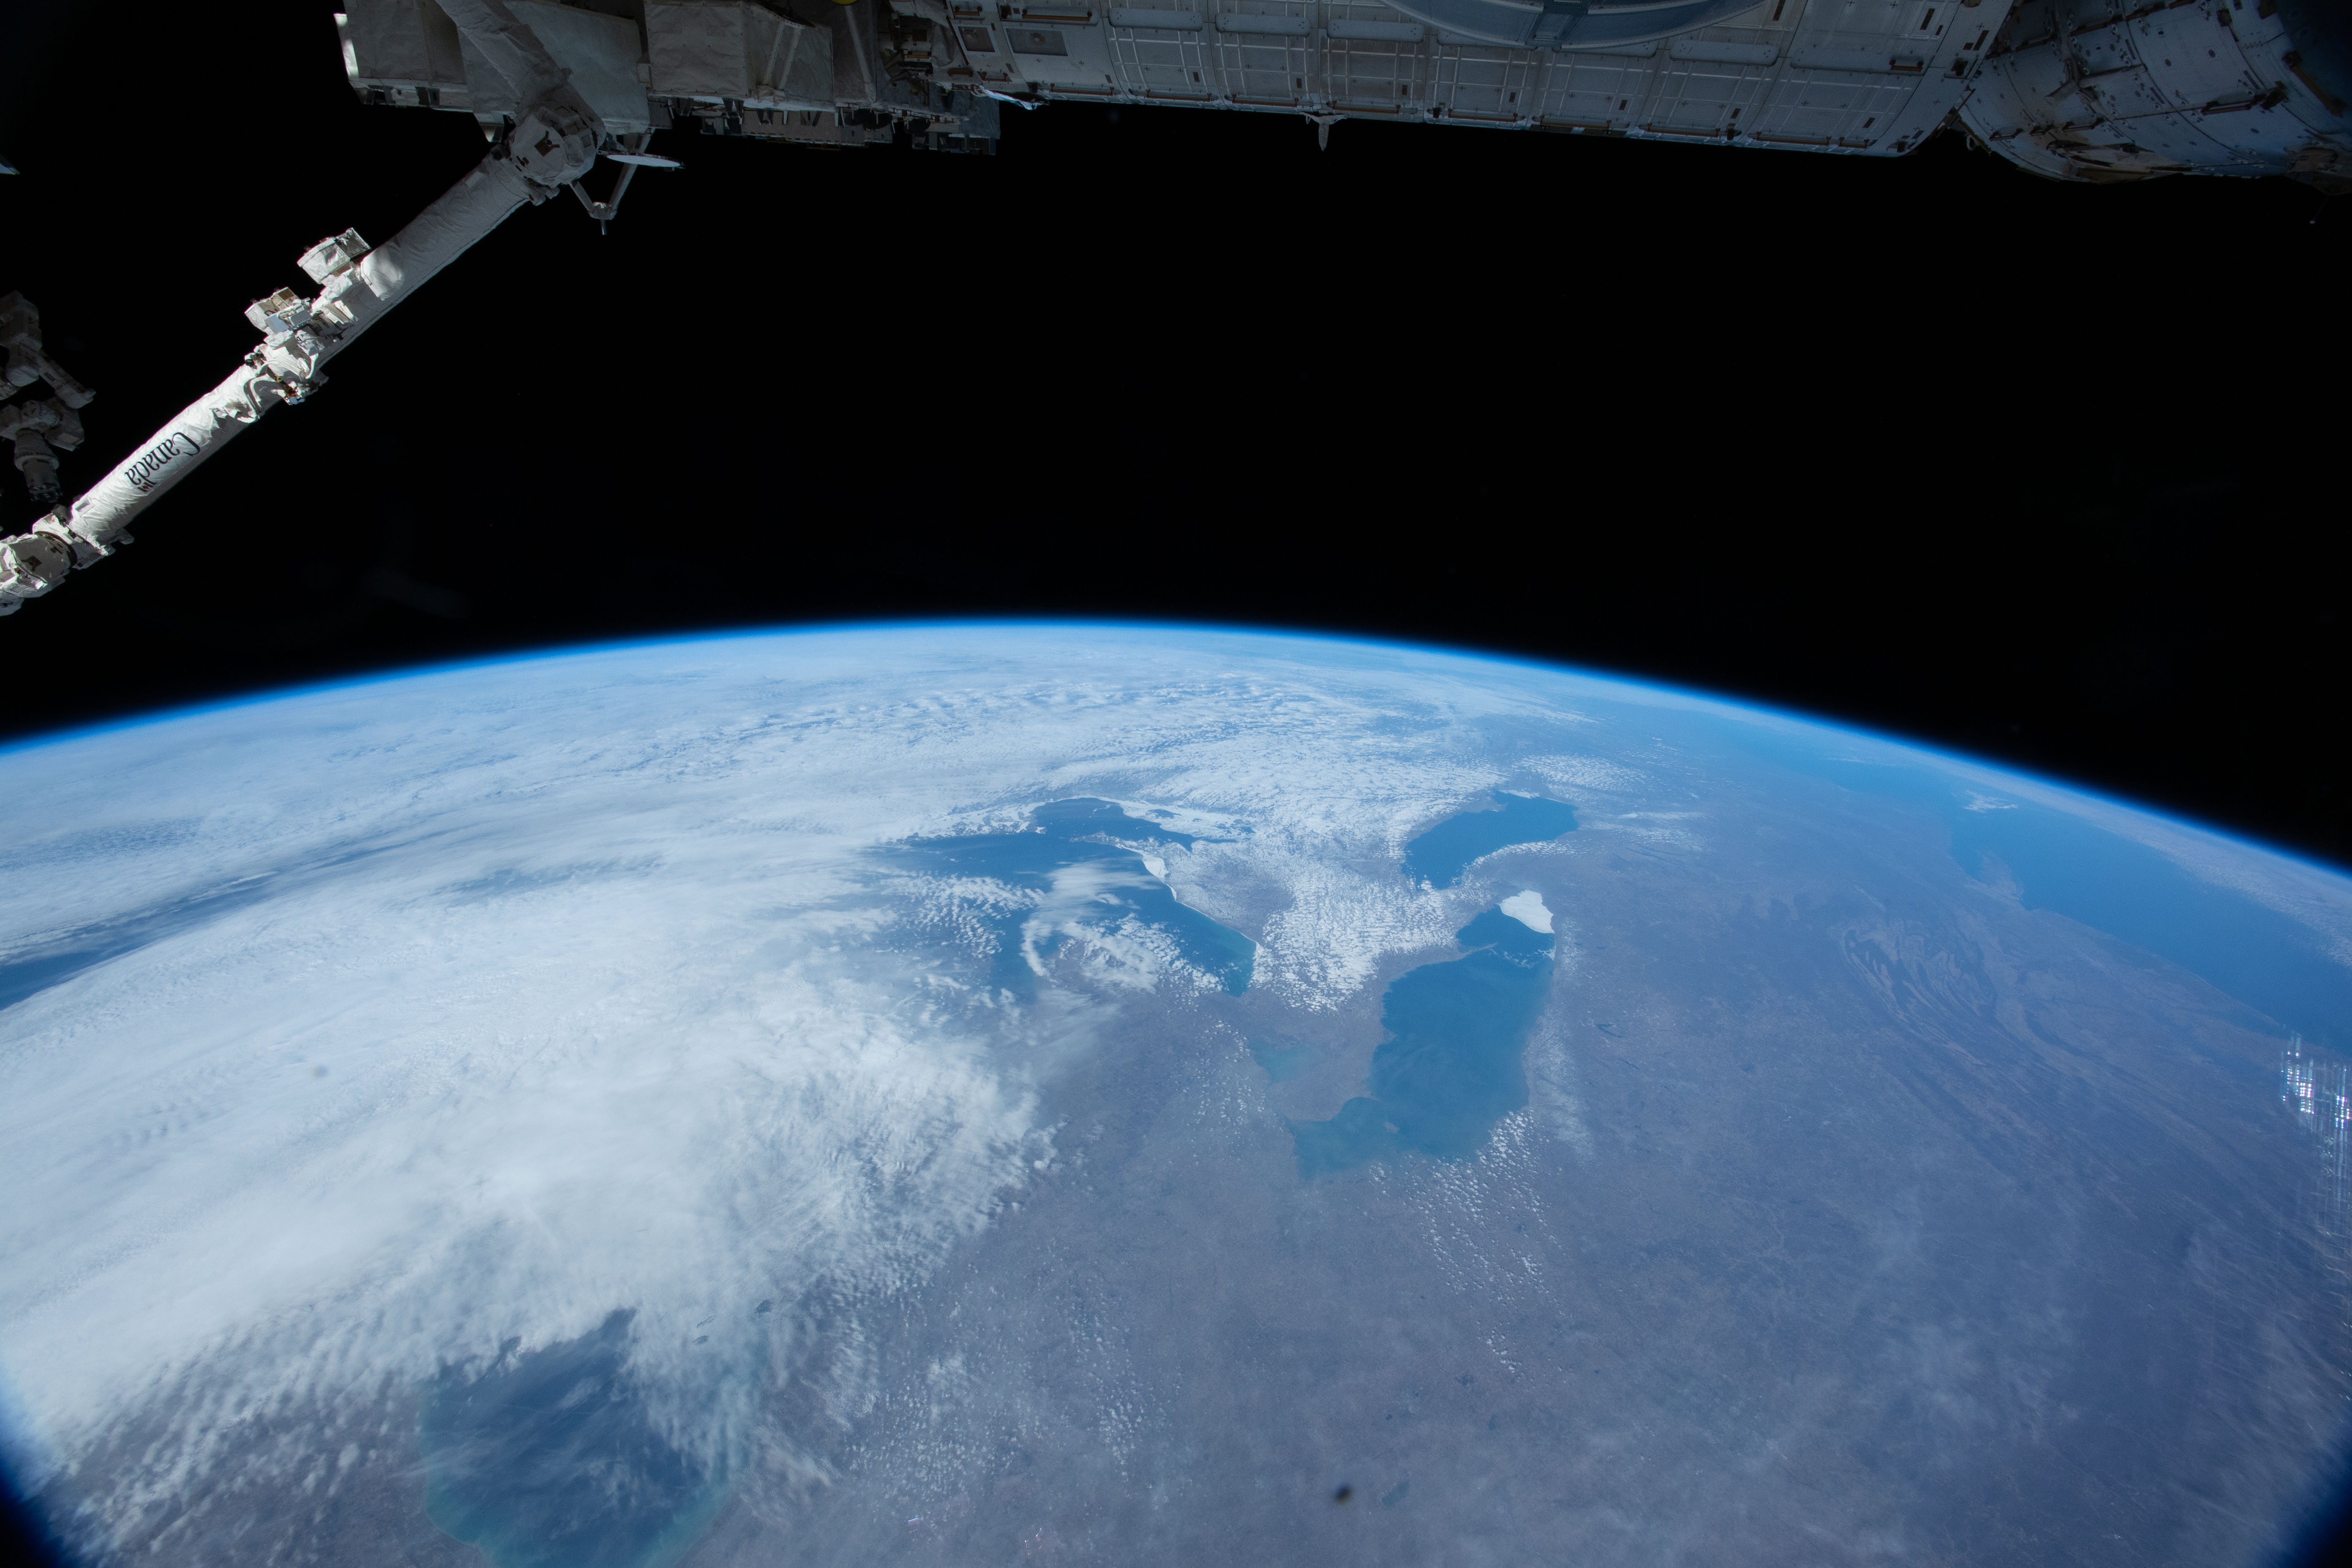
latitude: 42.0
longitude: -85.5
